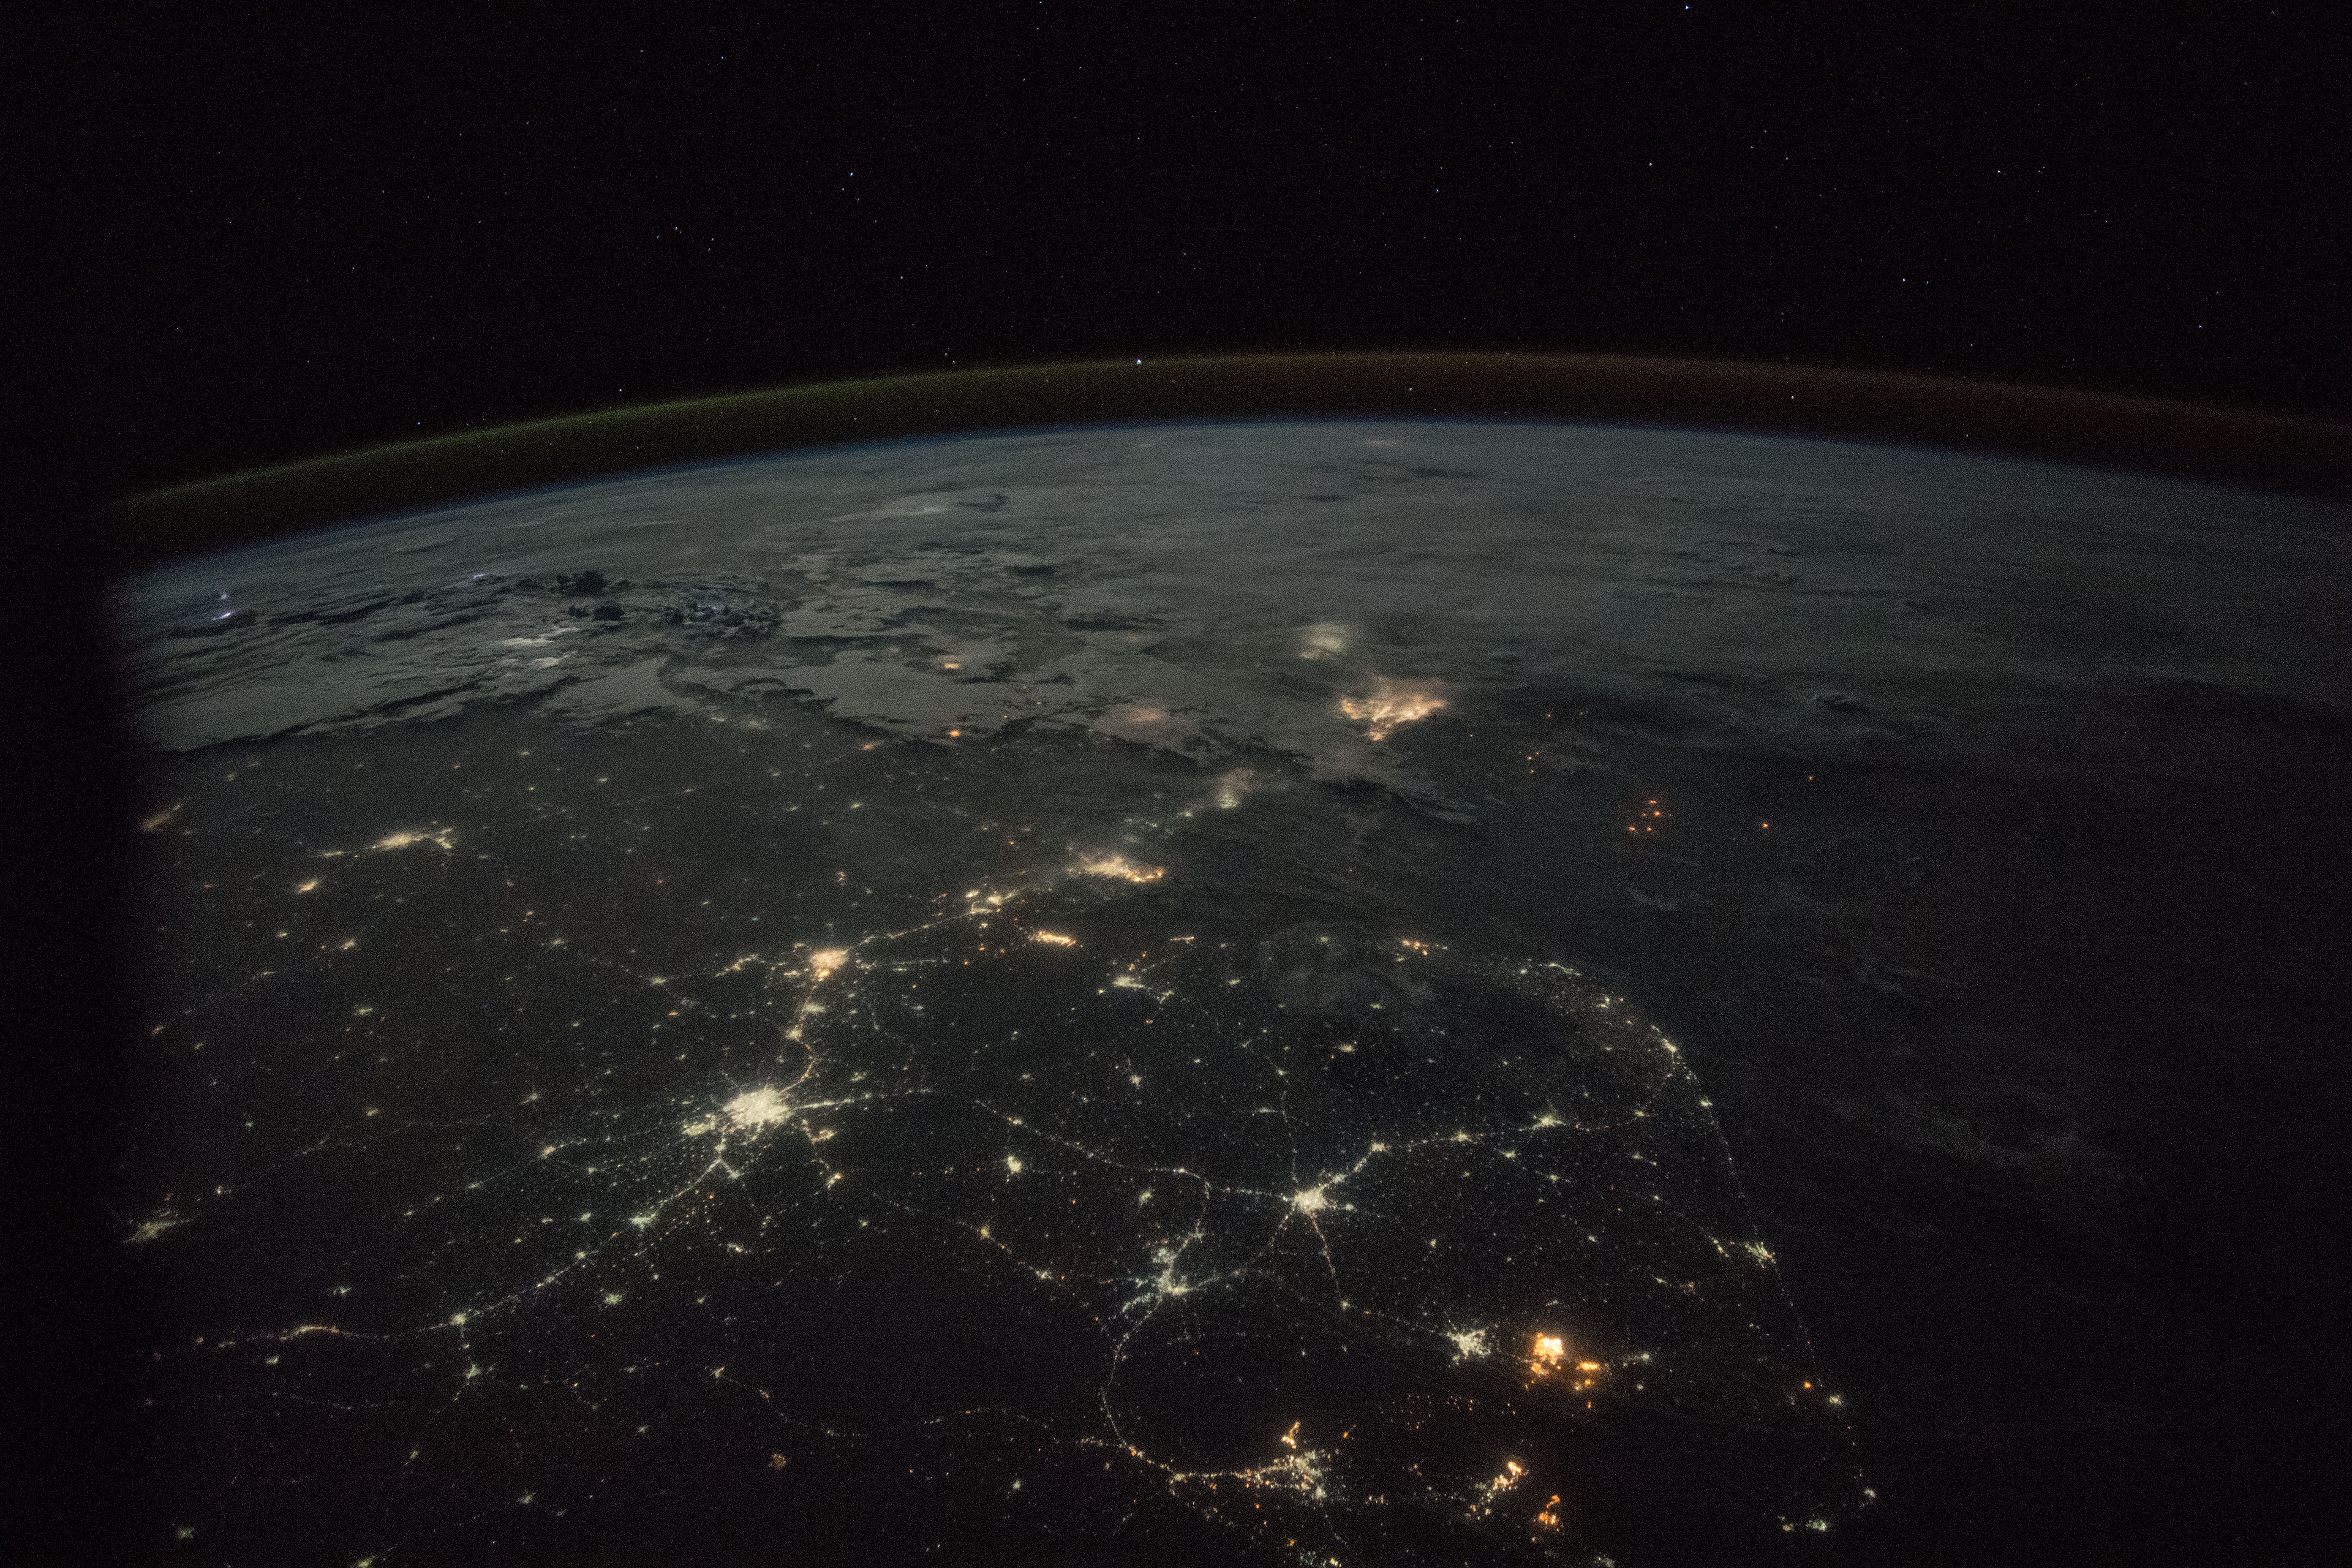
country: INDIA
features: DARK EARTHOBS, PAKISTAN, AHMEDABAD
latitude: 19.5
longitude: 73.0
